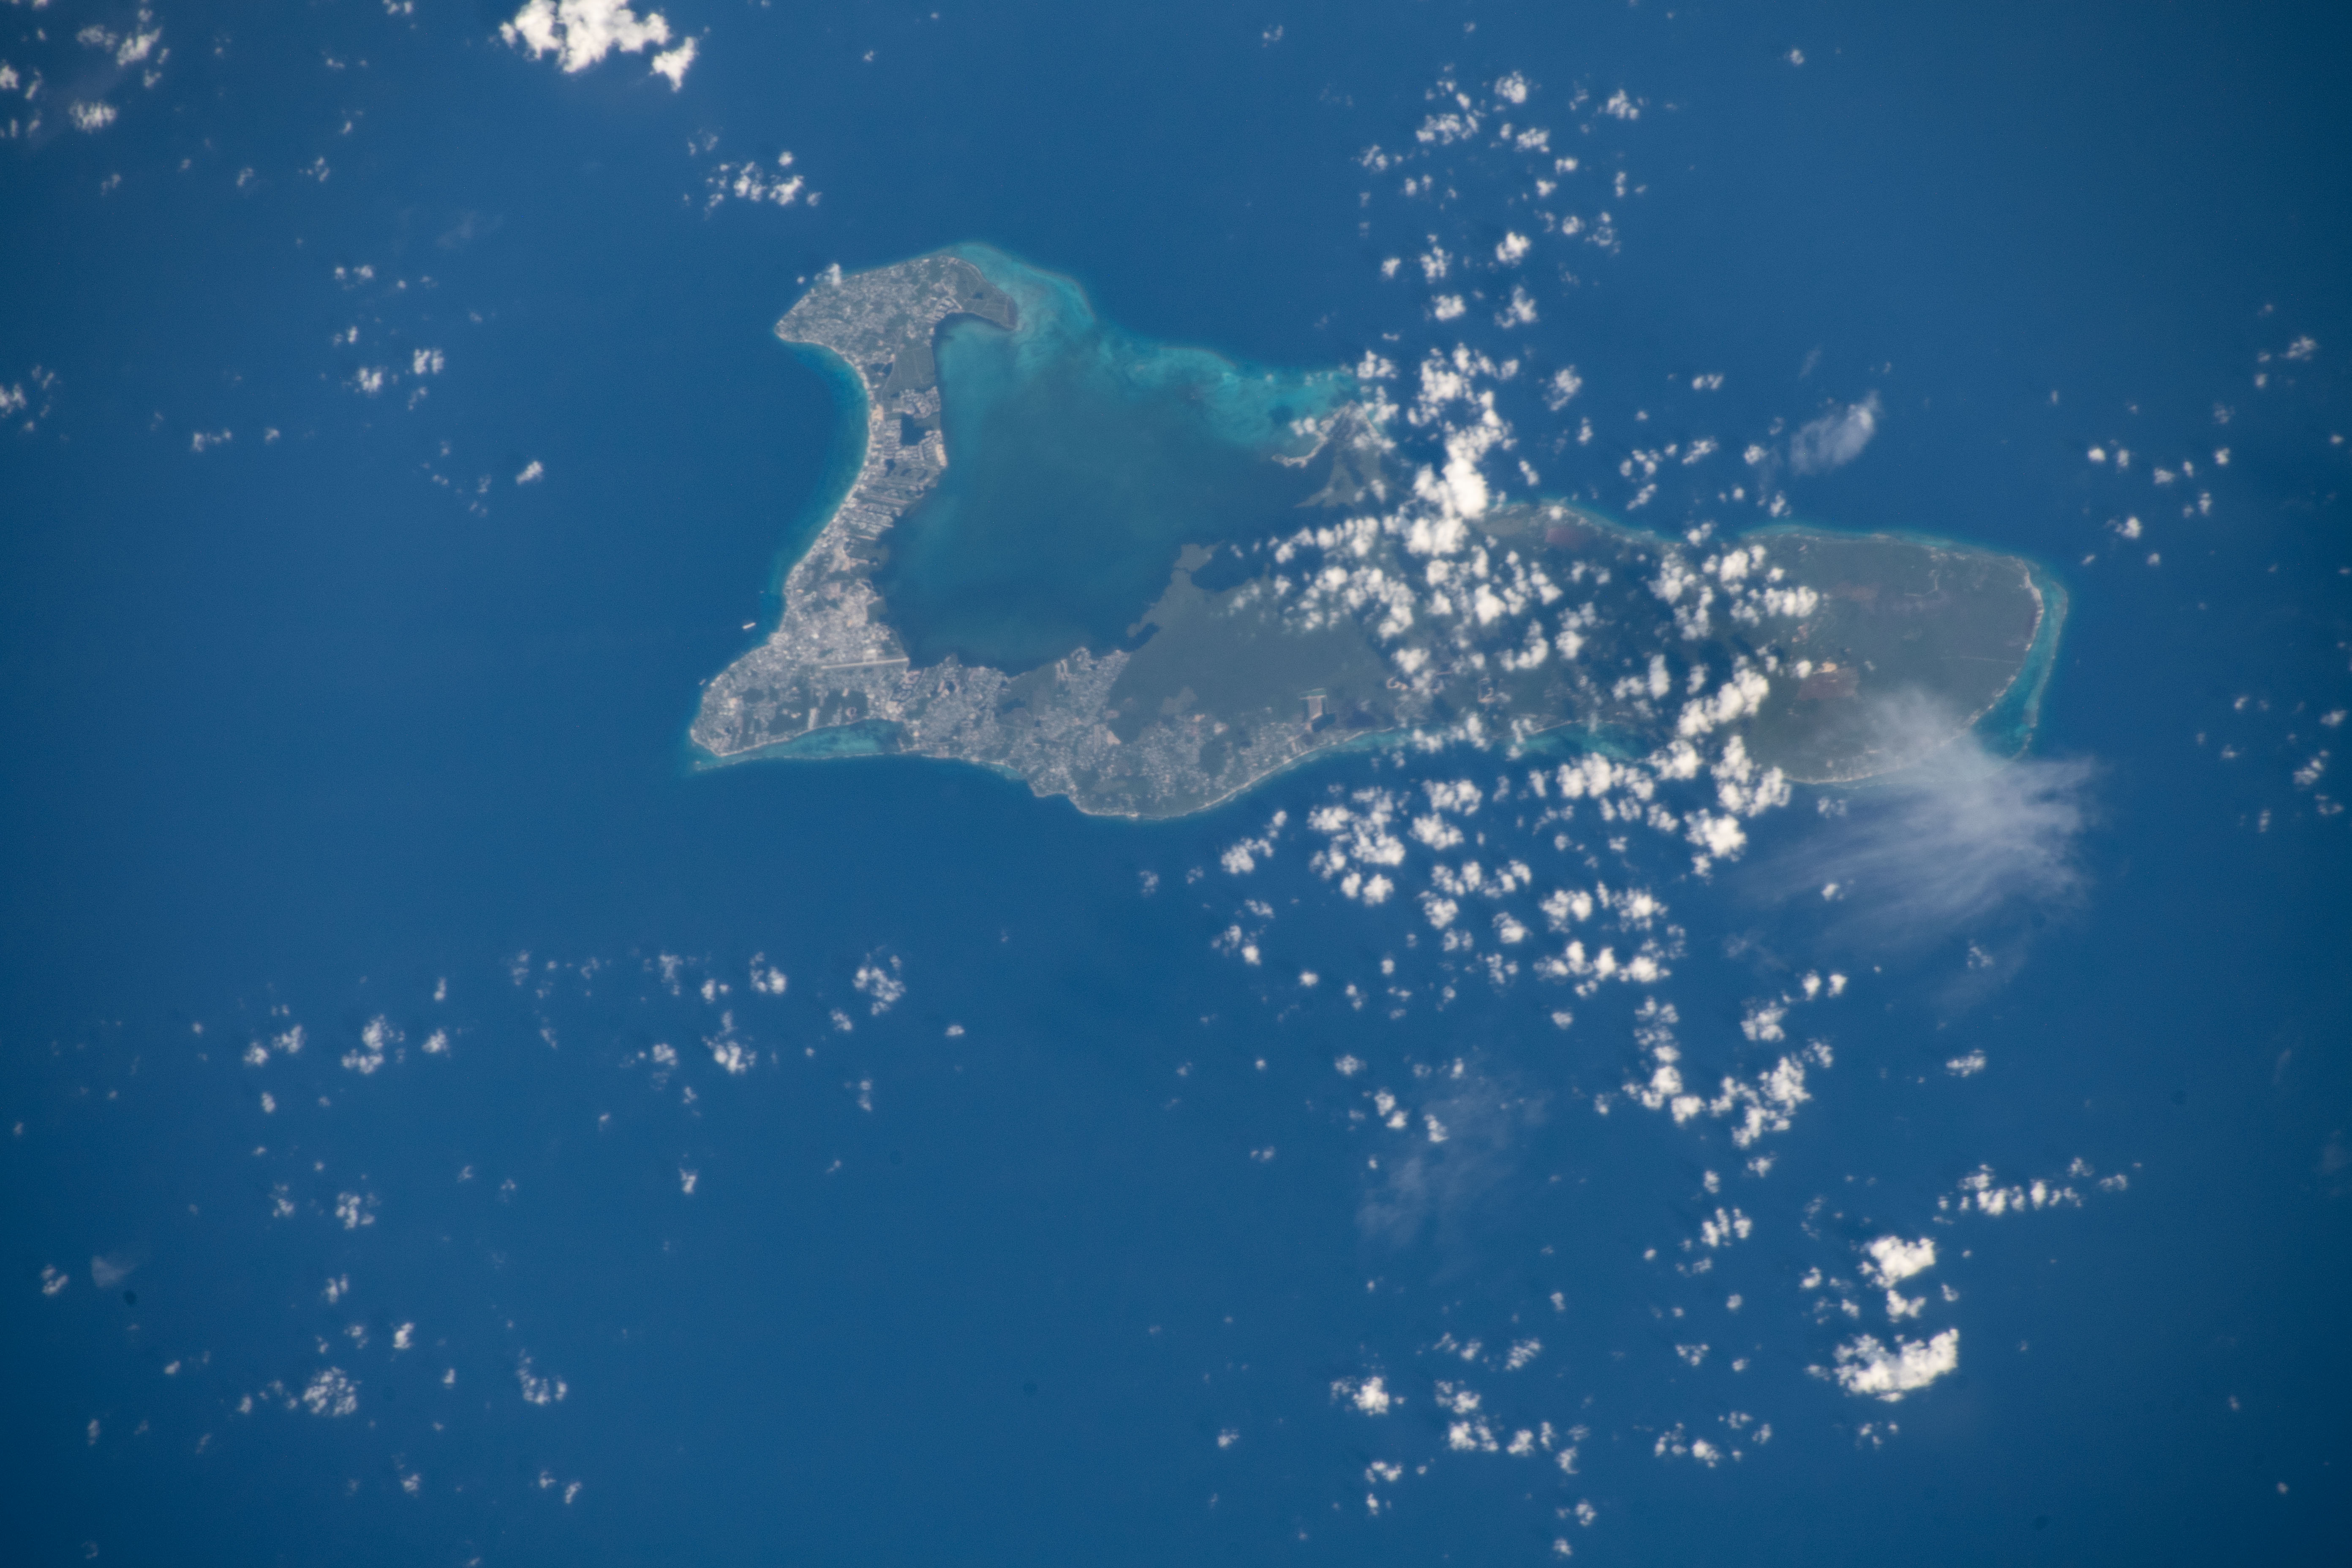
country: CAYMAN ISLANDS
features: CAYMAN ISLANDS
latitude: 19.3
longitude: -81.2
